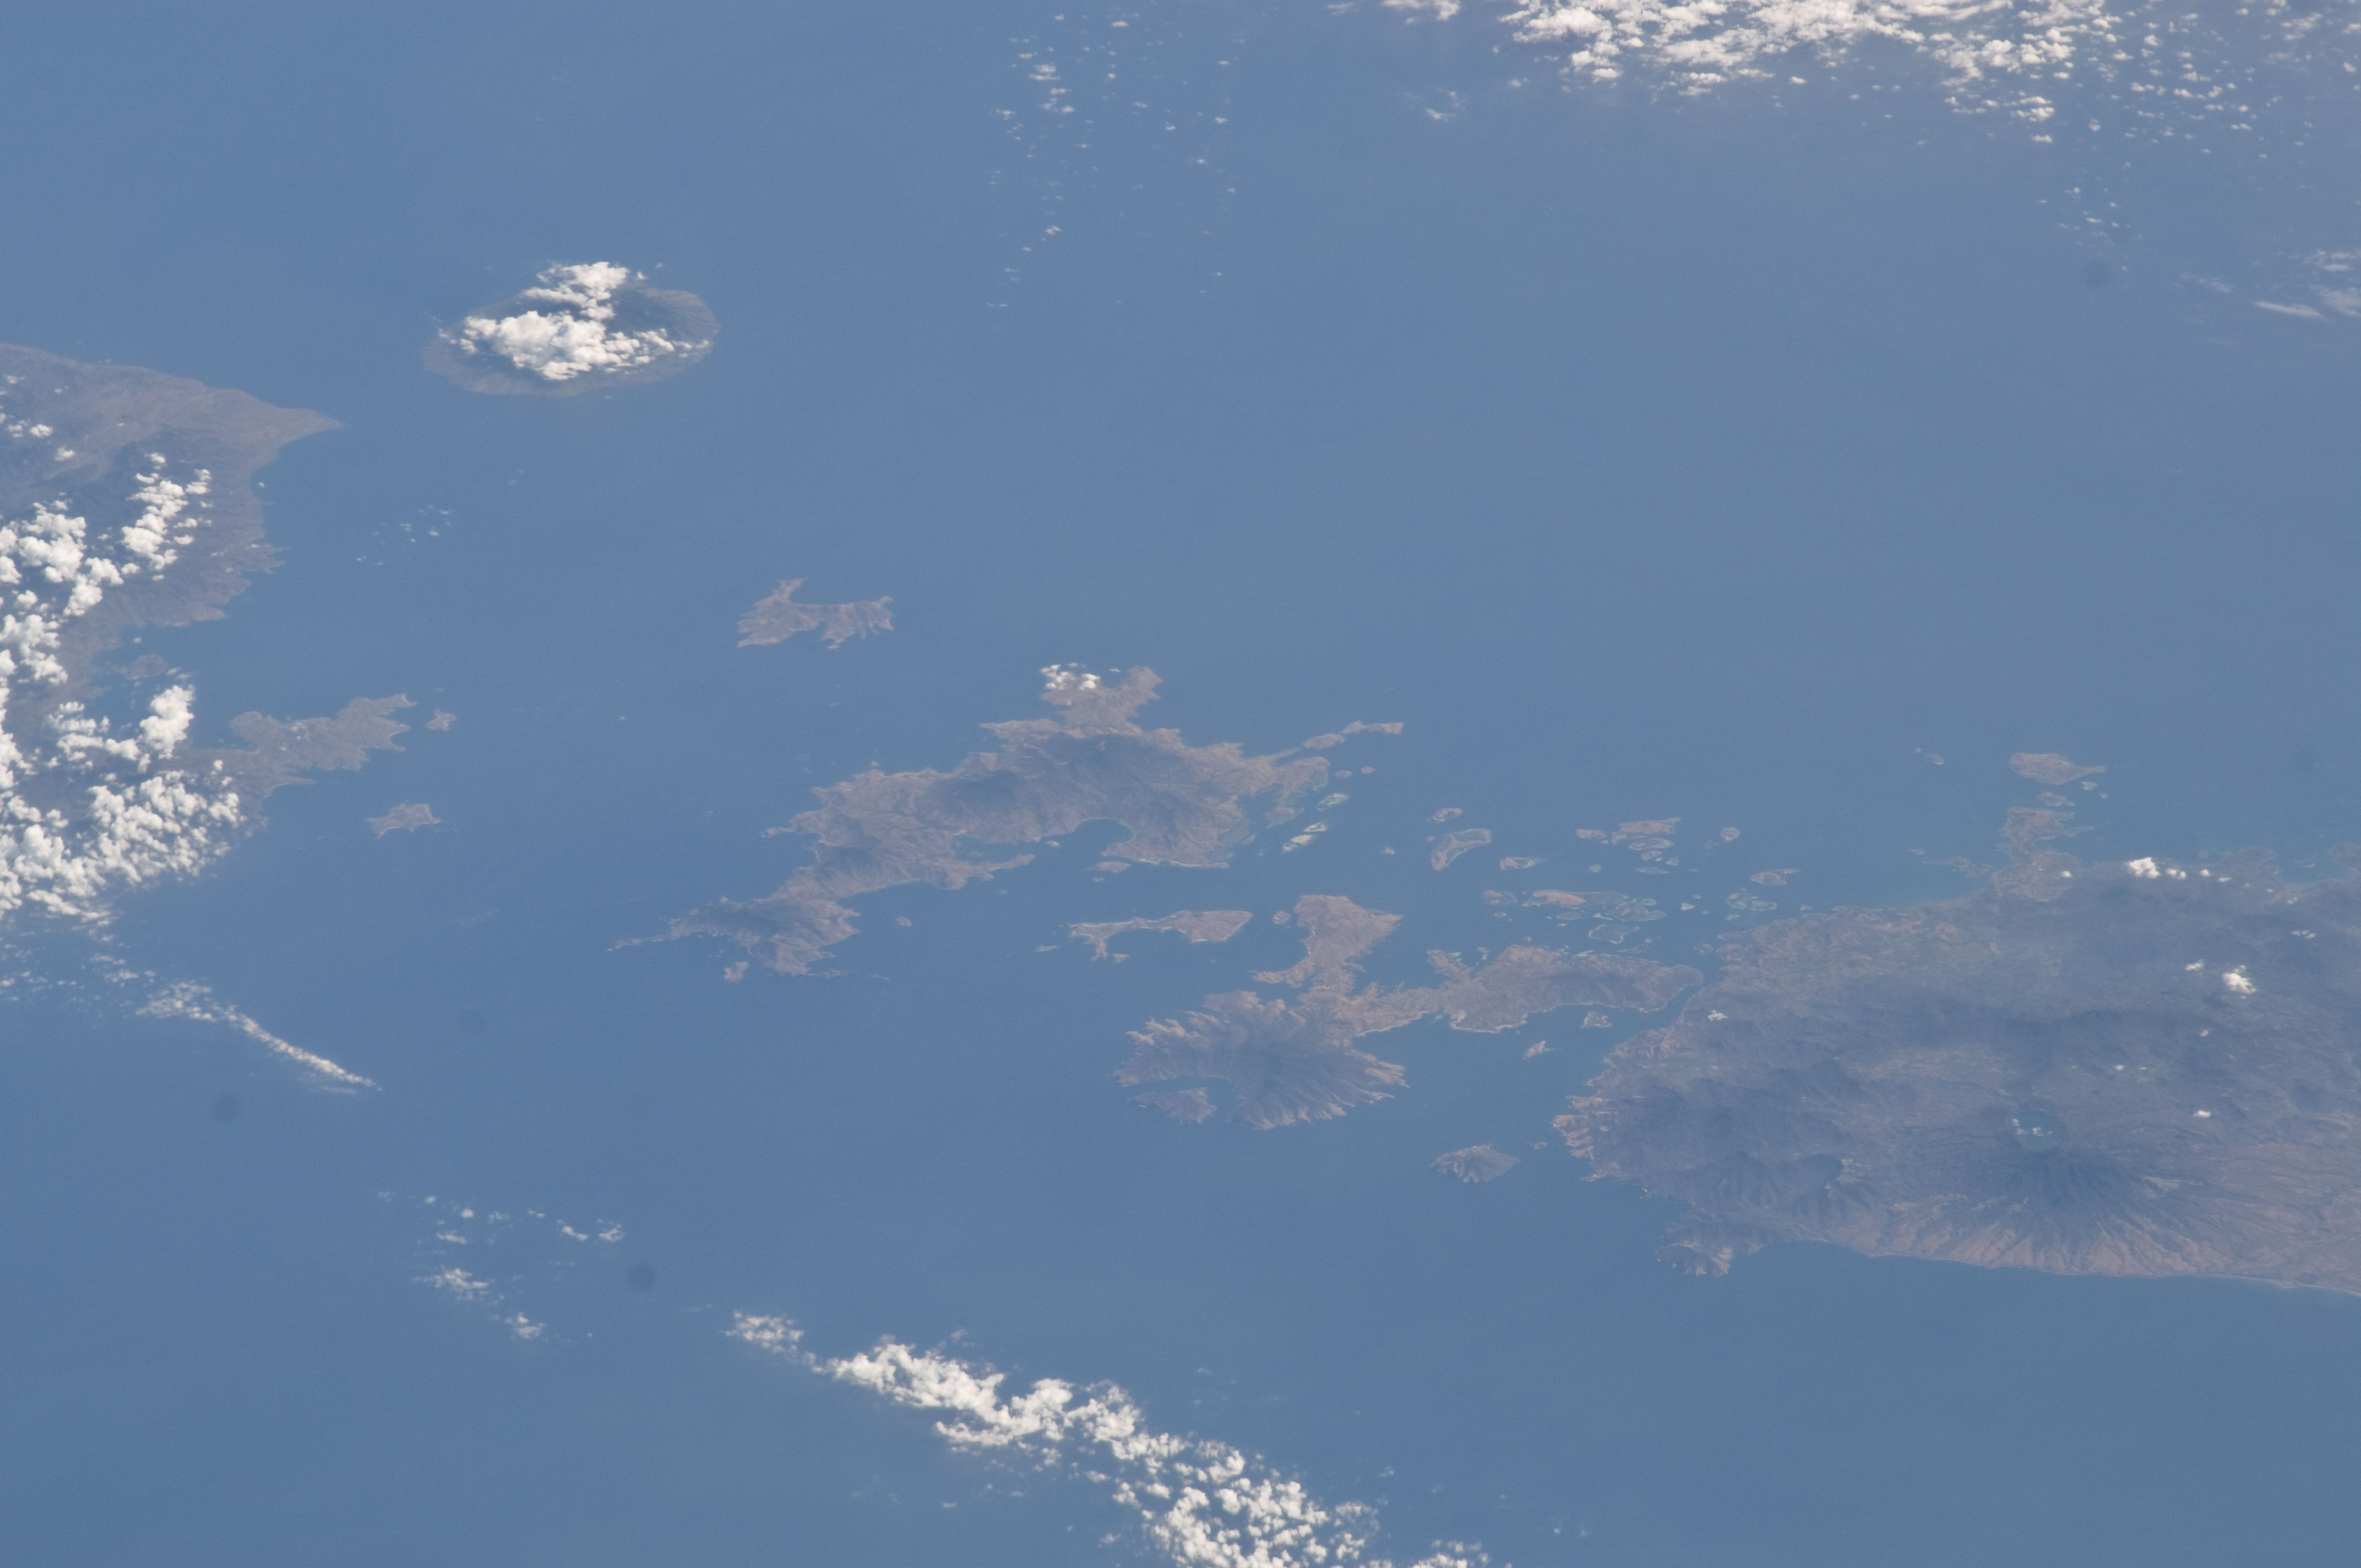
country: INDONESIA
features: LESSER SUNDA I., FLORES, PULAU RINTJA, WAI SANO, INDIAN O.
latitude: -8.7
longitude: 119.6
